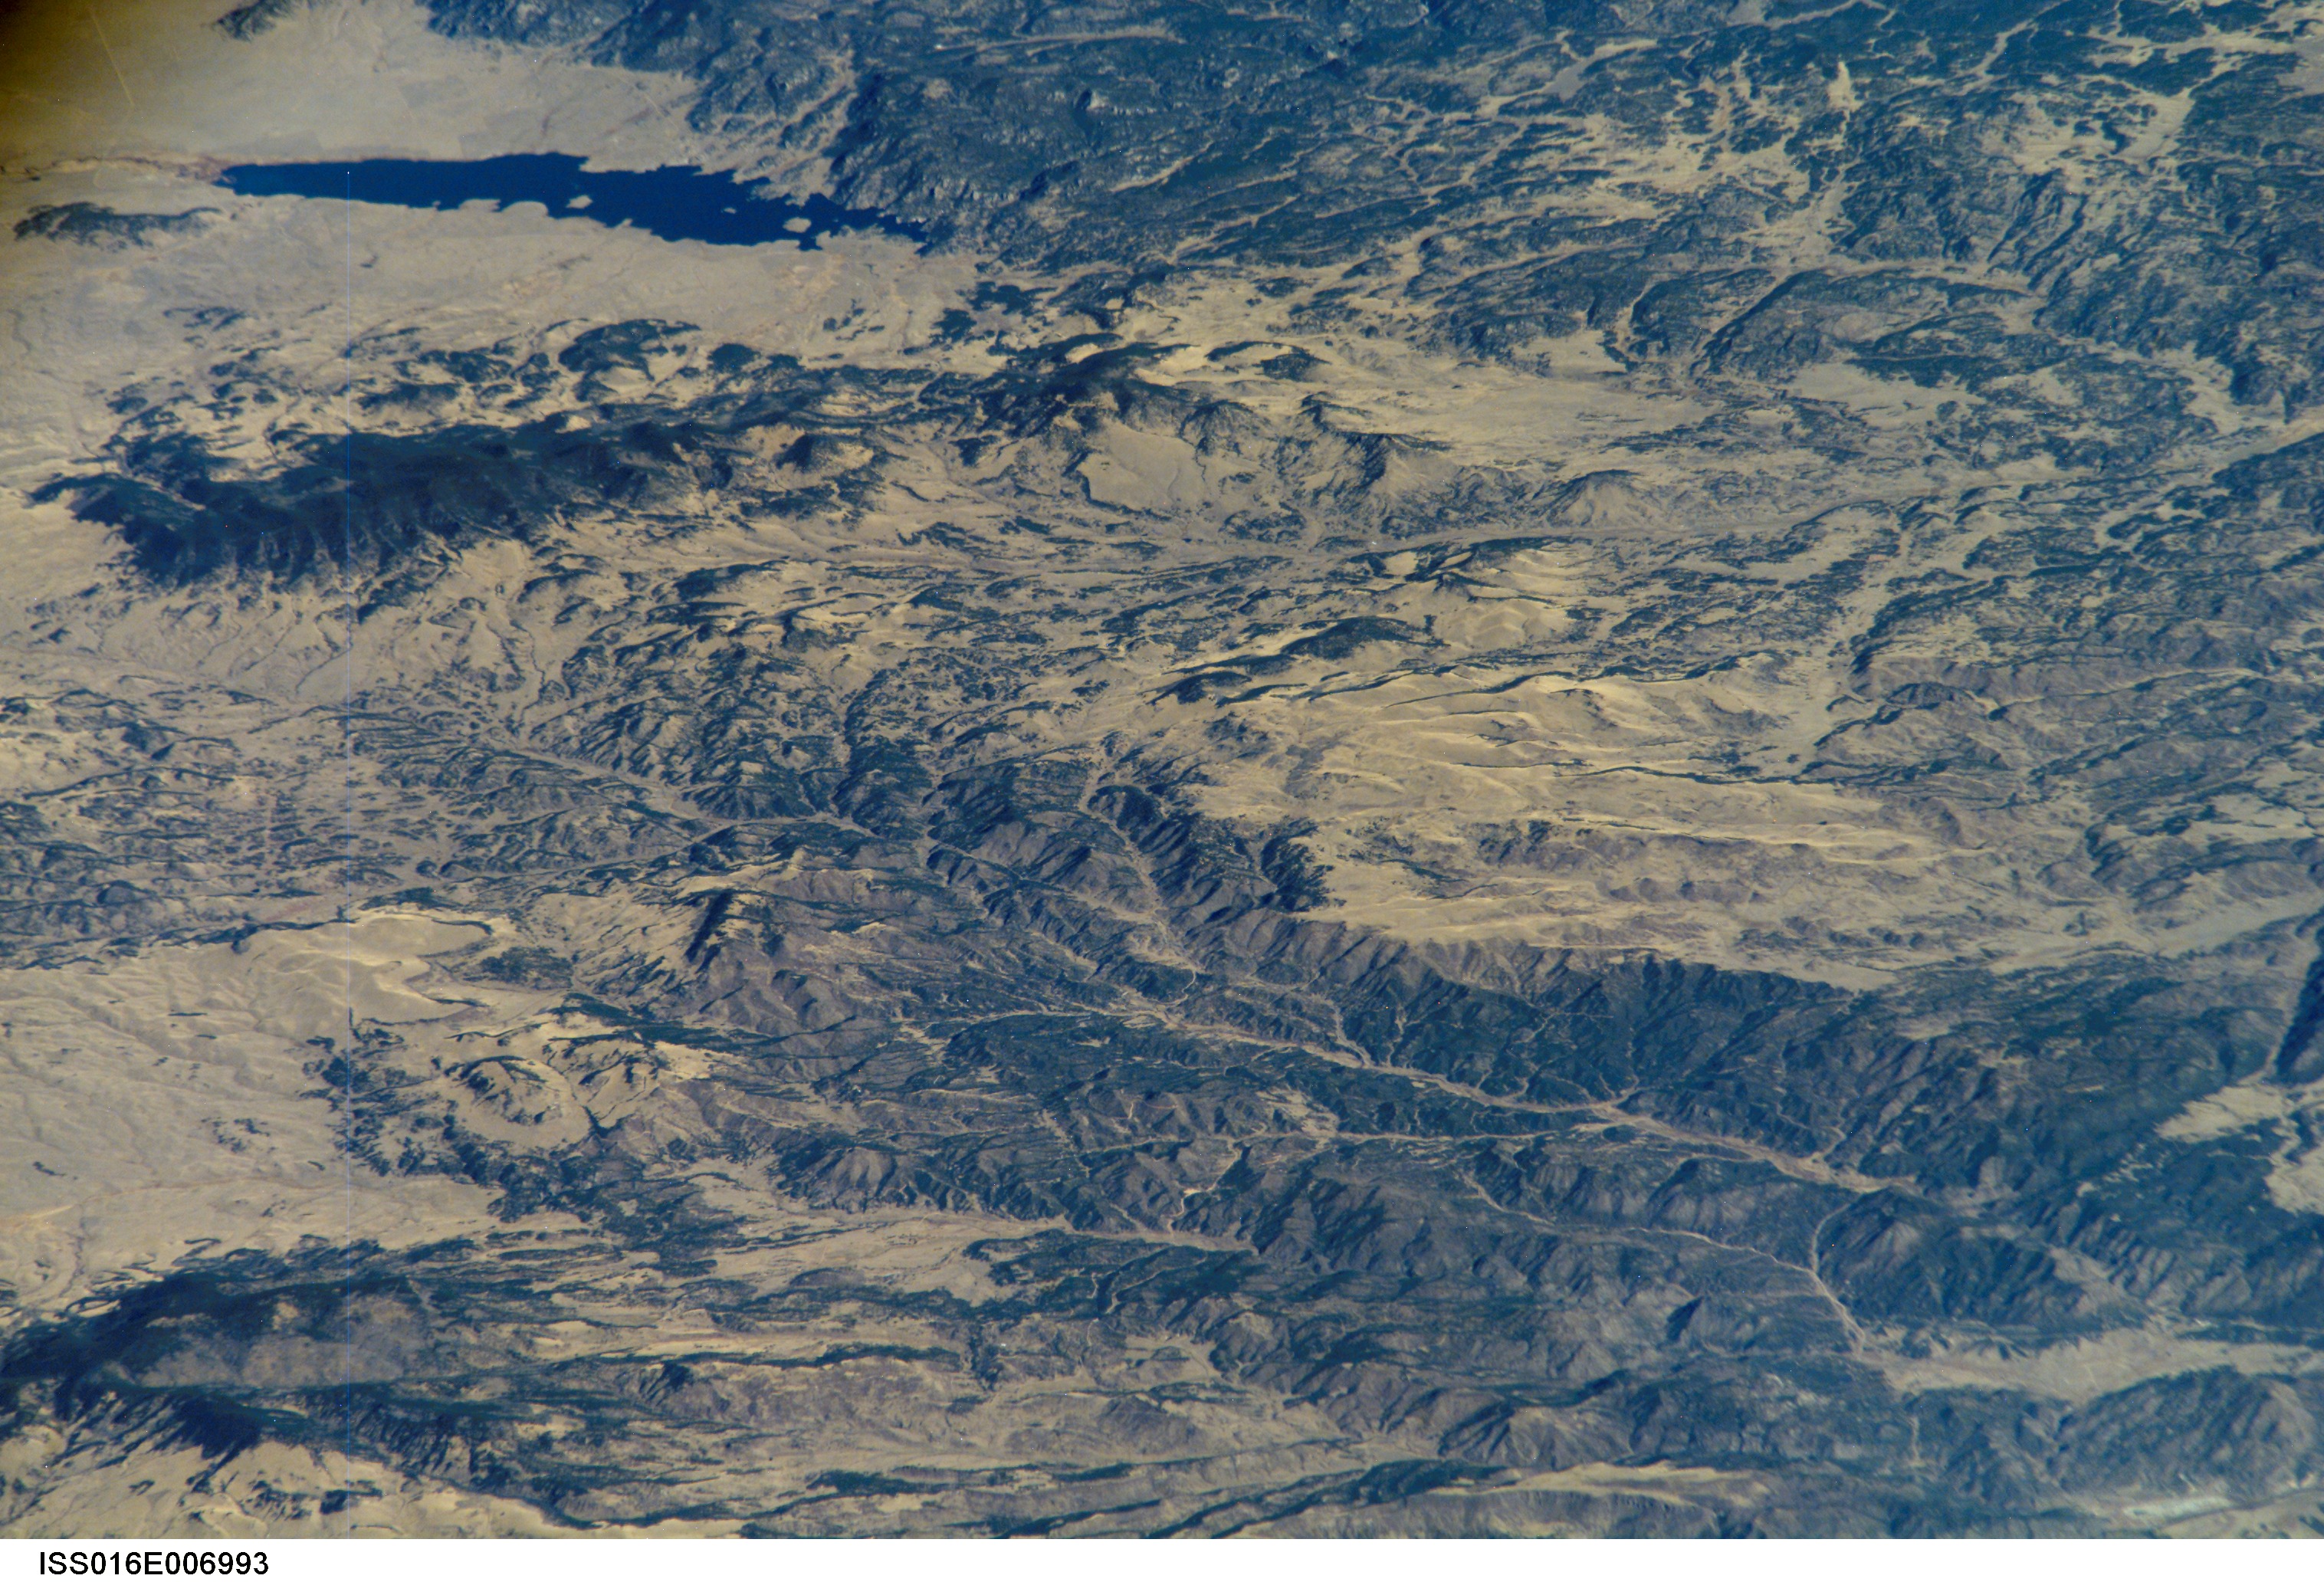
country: USA-COLORADO
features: THIRTY NINE MILE MTN., FOREST
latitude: 38.8
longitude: -105.5
